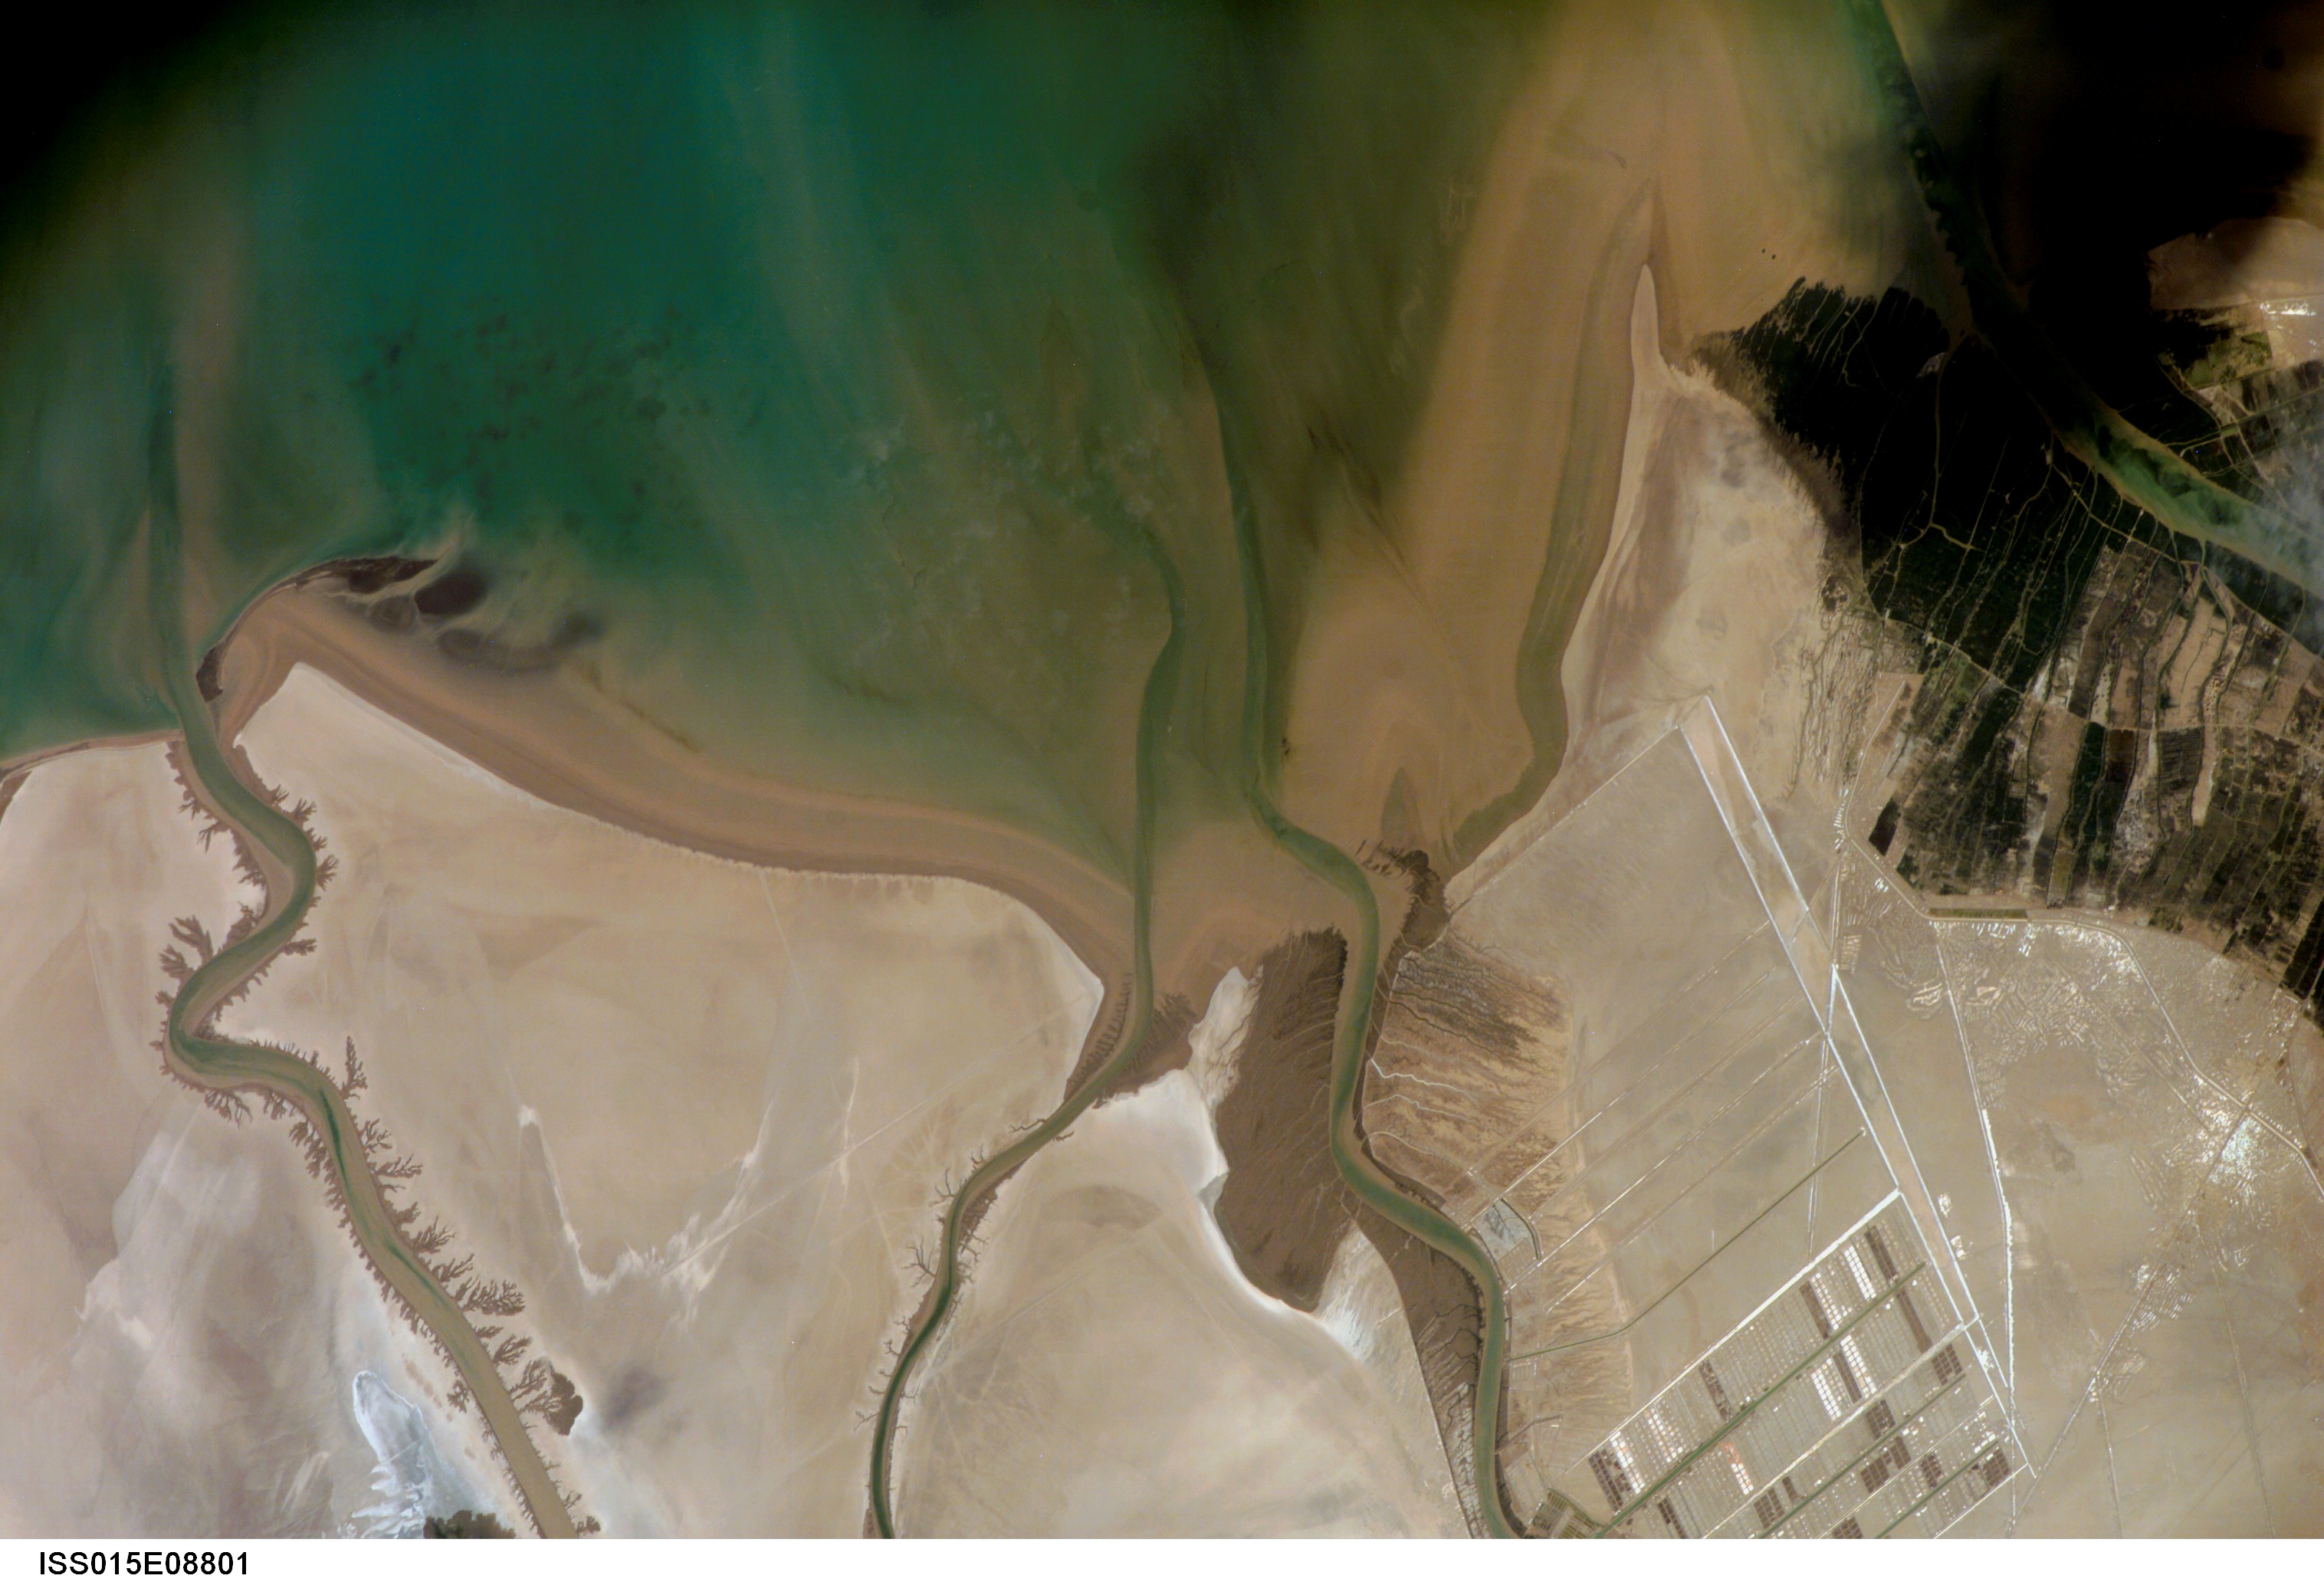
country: IRAQ
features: QOFAS, PERSIAN GULF
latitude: 29.9
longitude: 48.7
